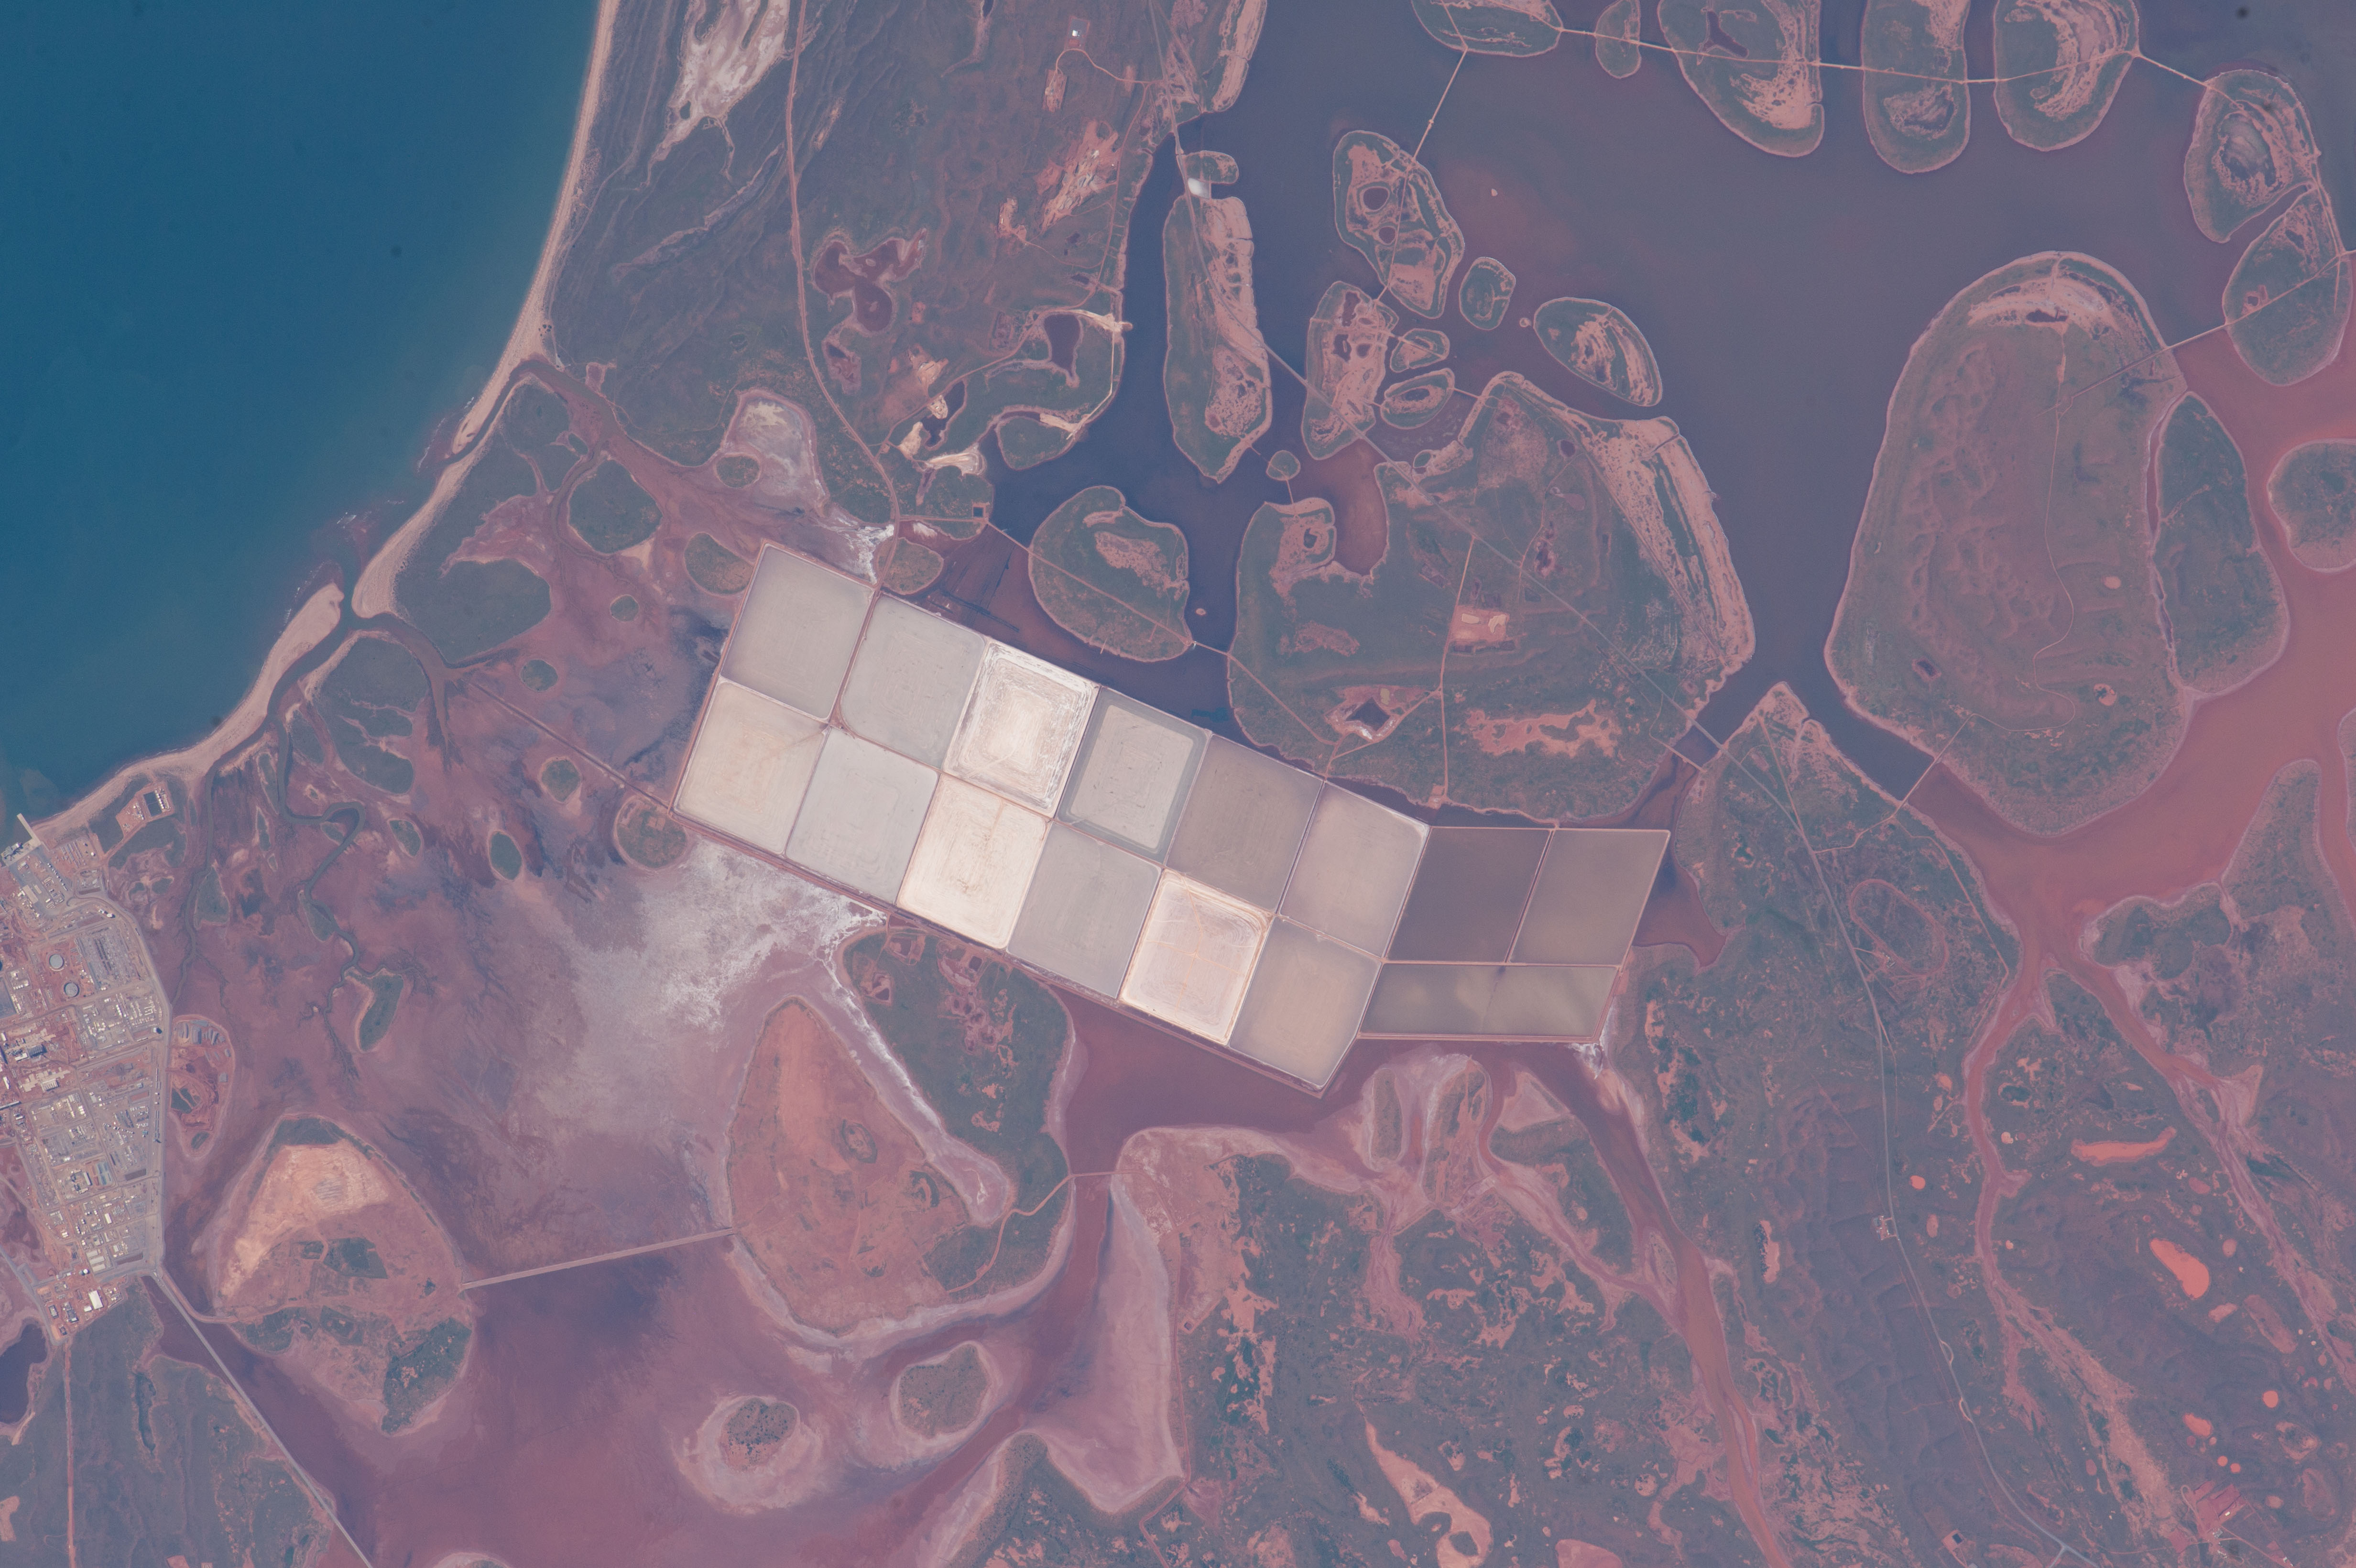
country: AUSTRALIA-WA
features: ONSLOW
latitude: -21.7
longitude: 115.1
